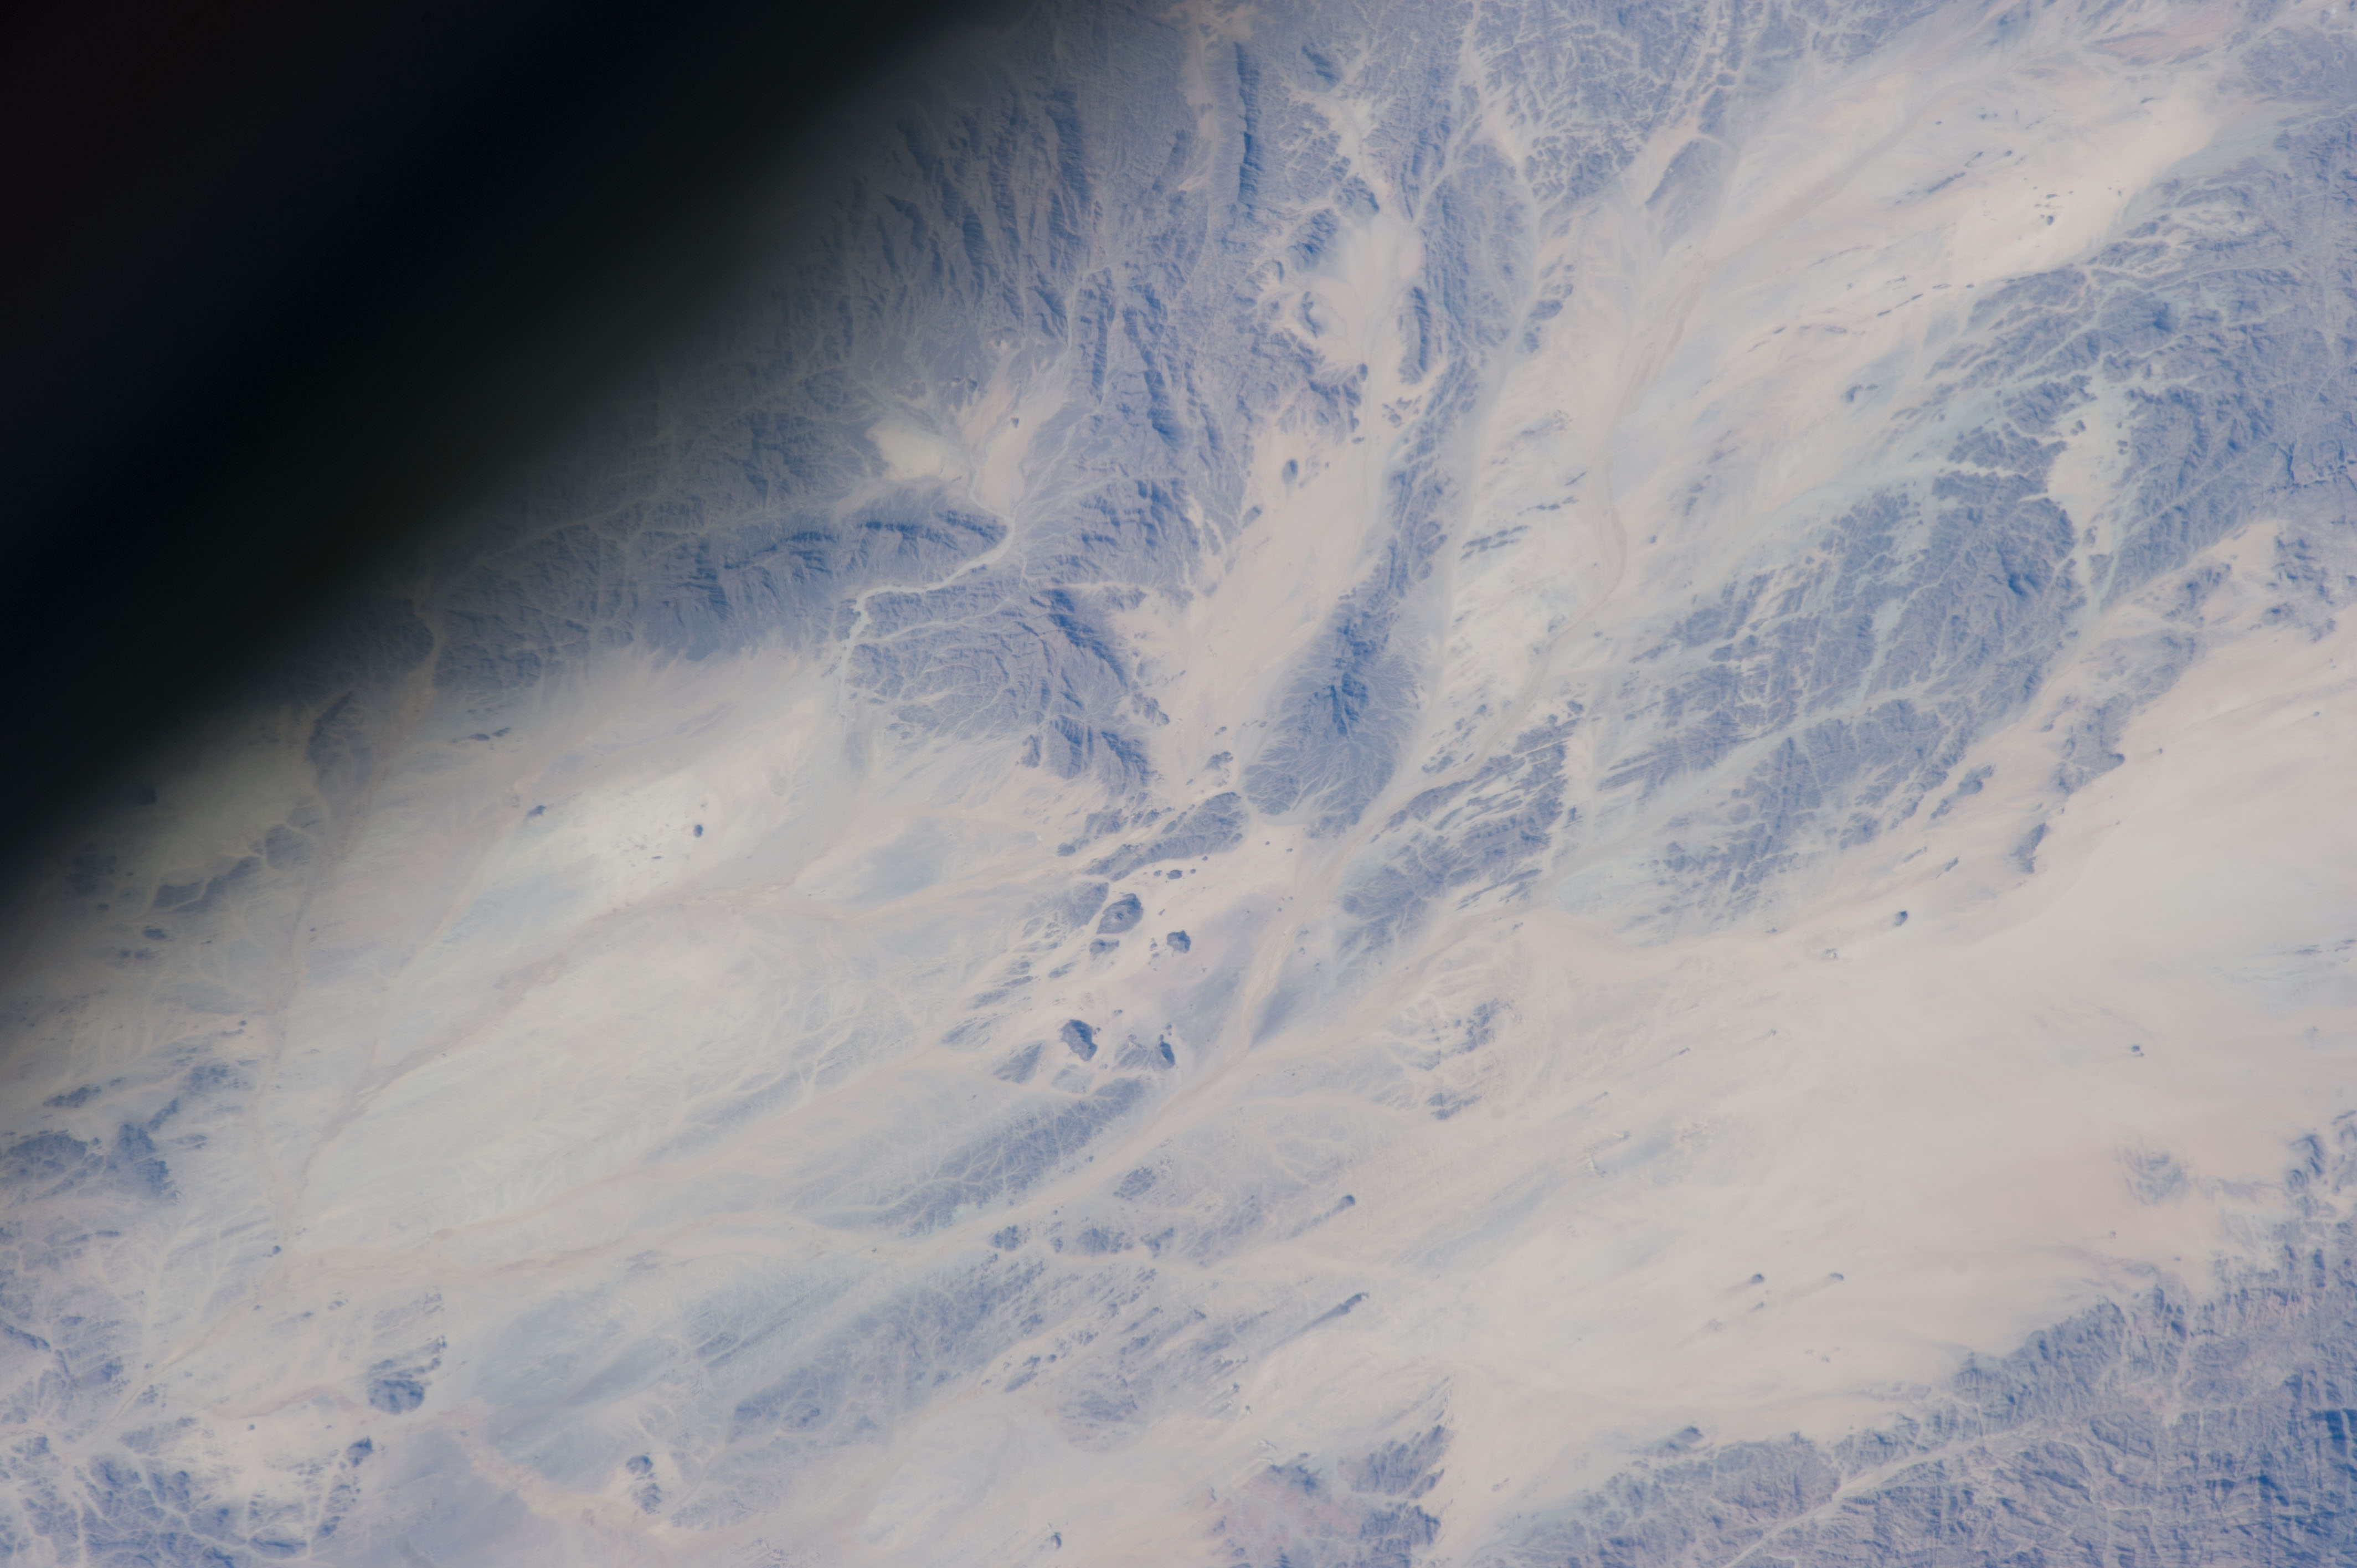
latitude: 18.5
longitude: 36.6
